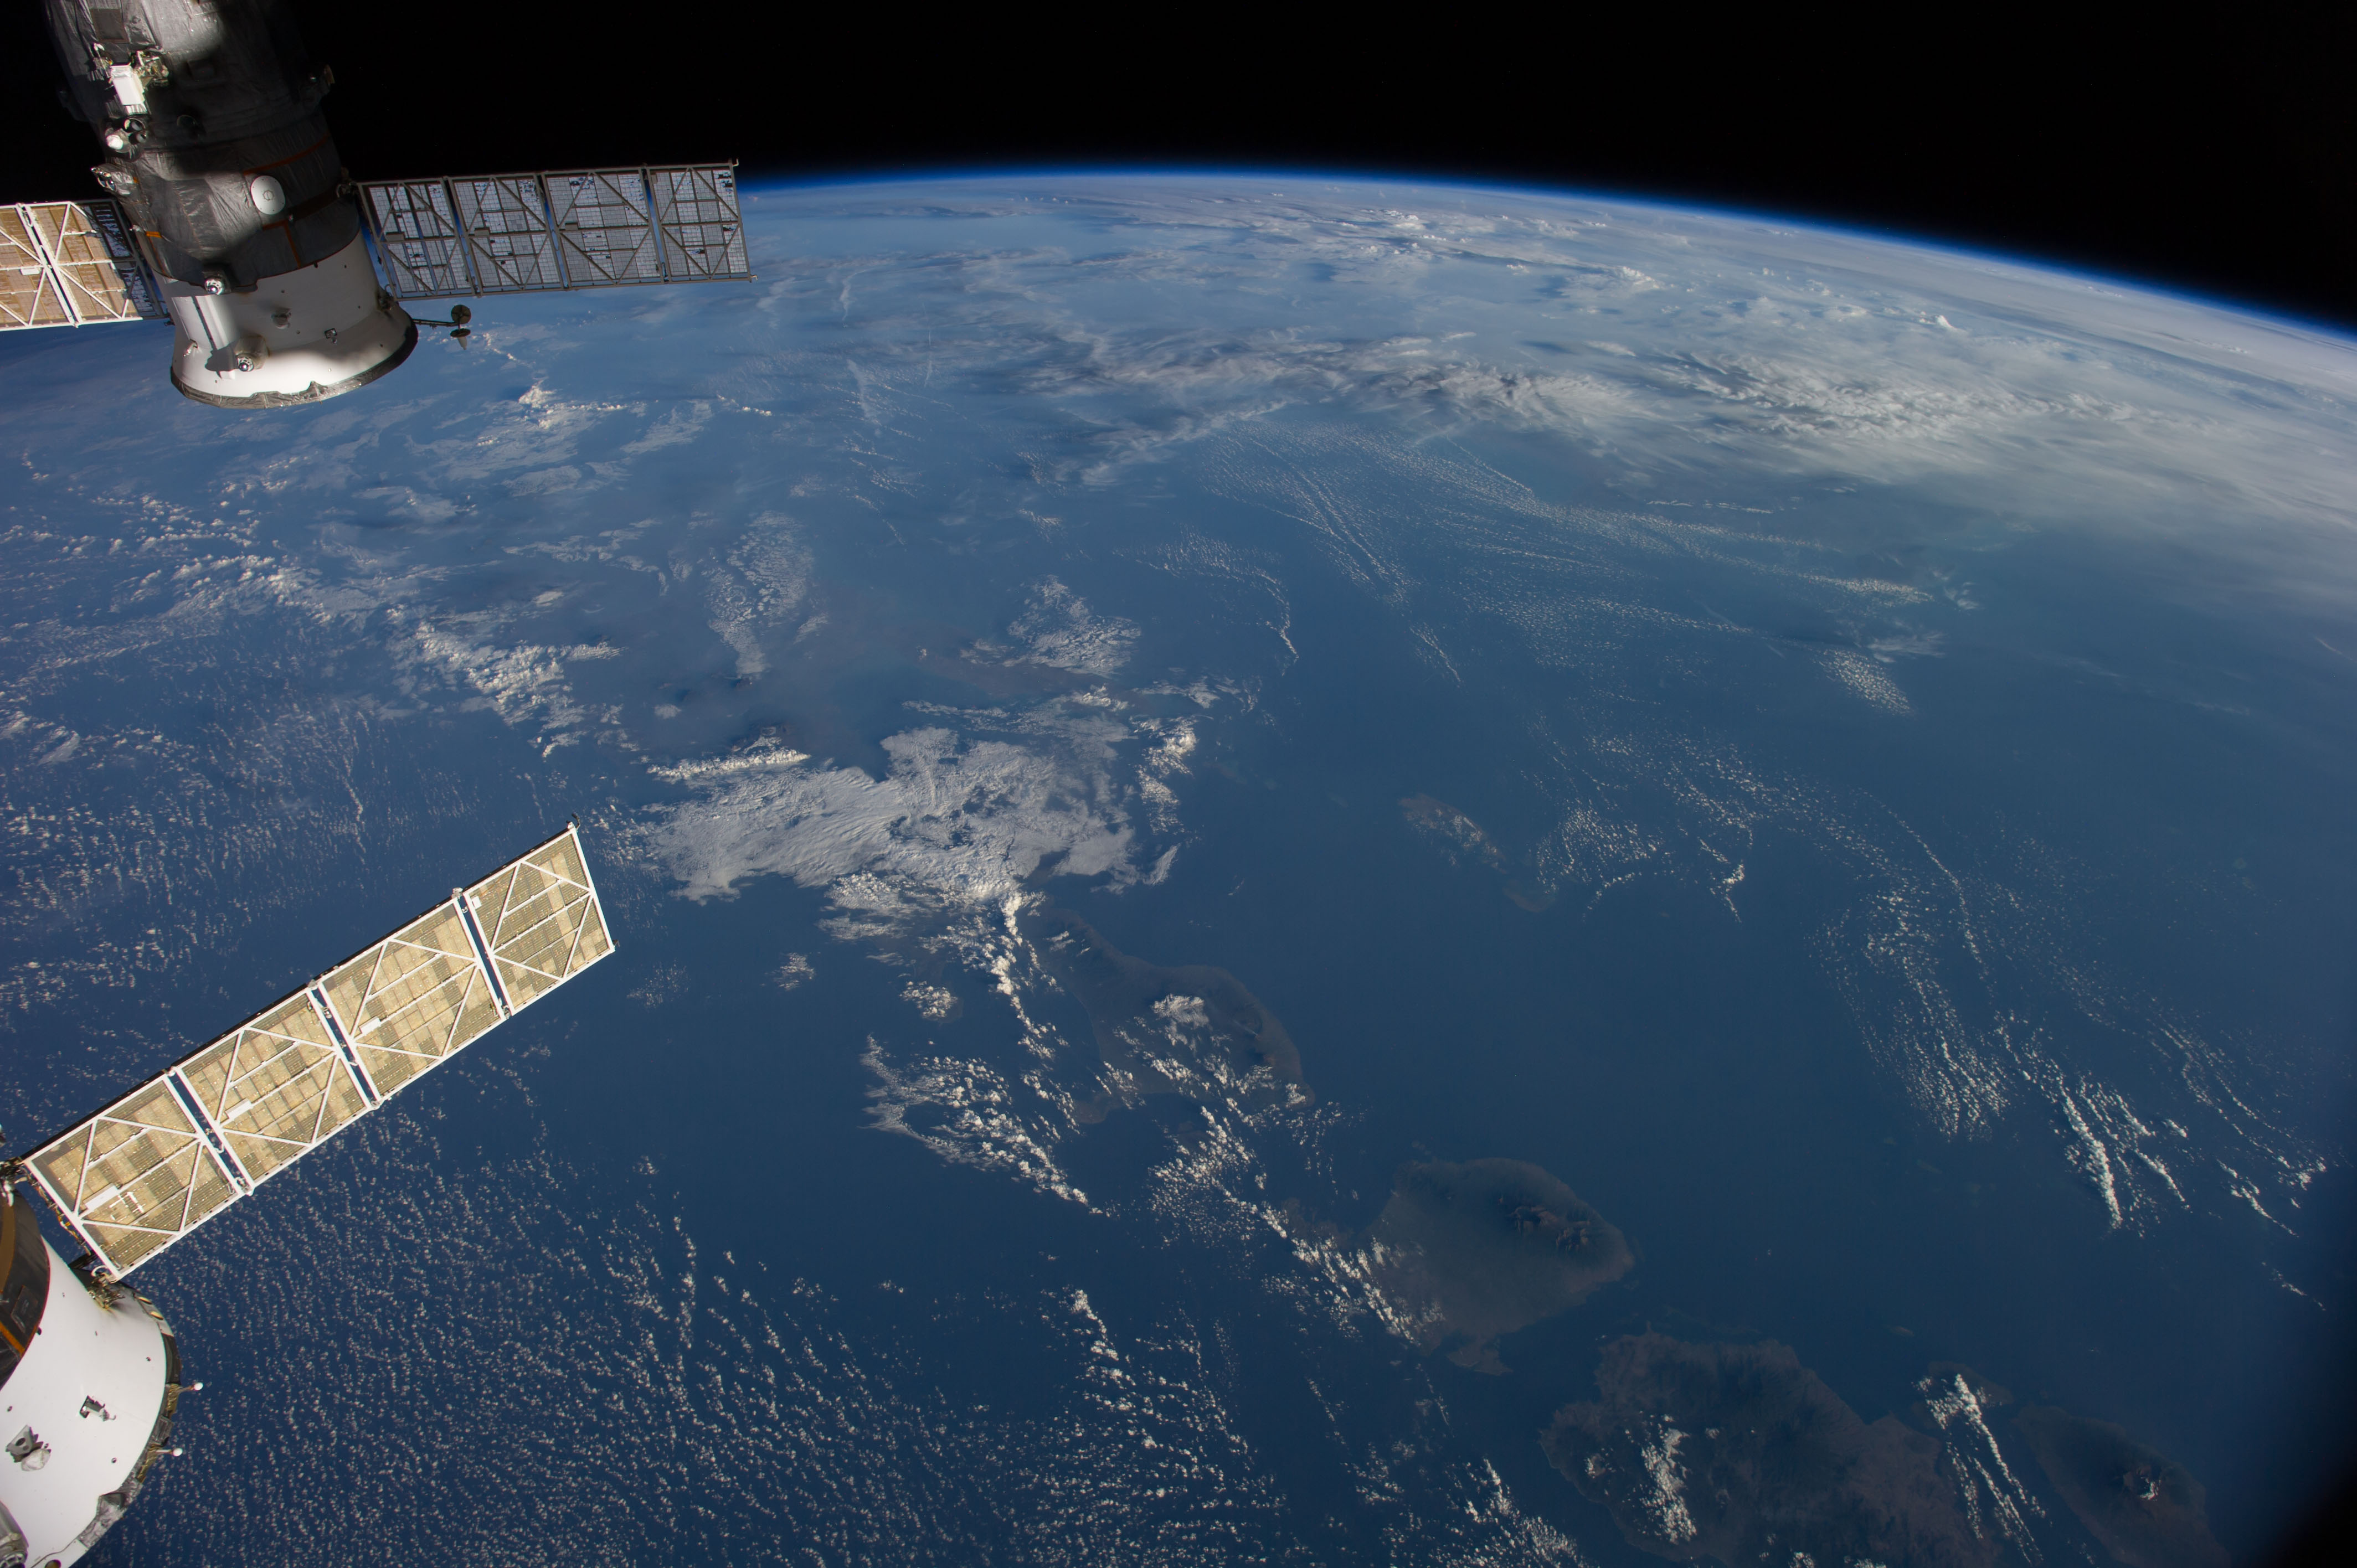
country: INDONESIA-J
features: BALI, W. NUSA TENGGARA, BALI S., JAVA S., ATMOSPHERIC LIMB
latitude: -7.5
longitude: 114.5
